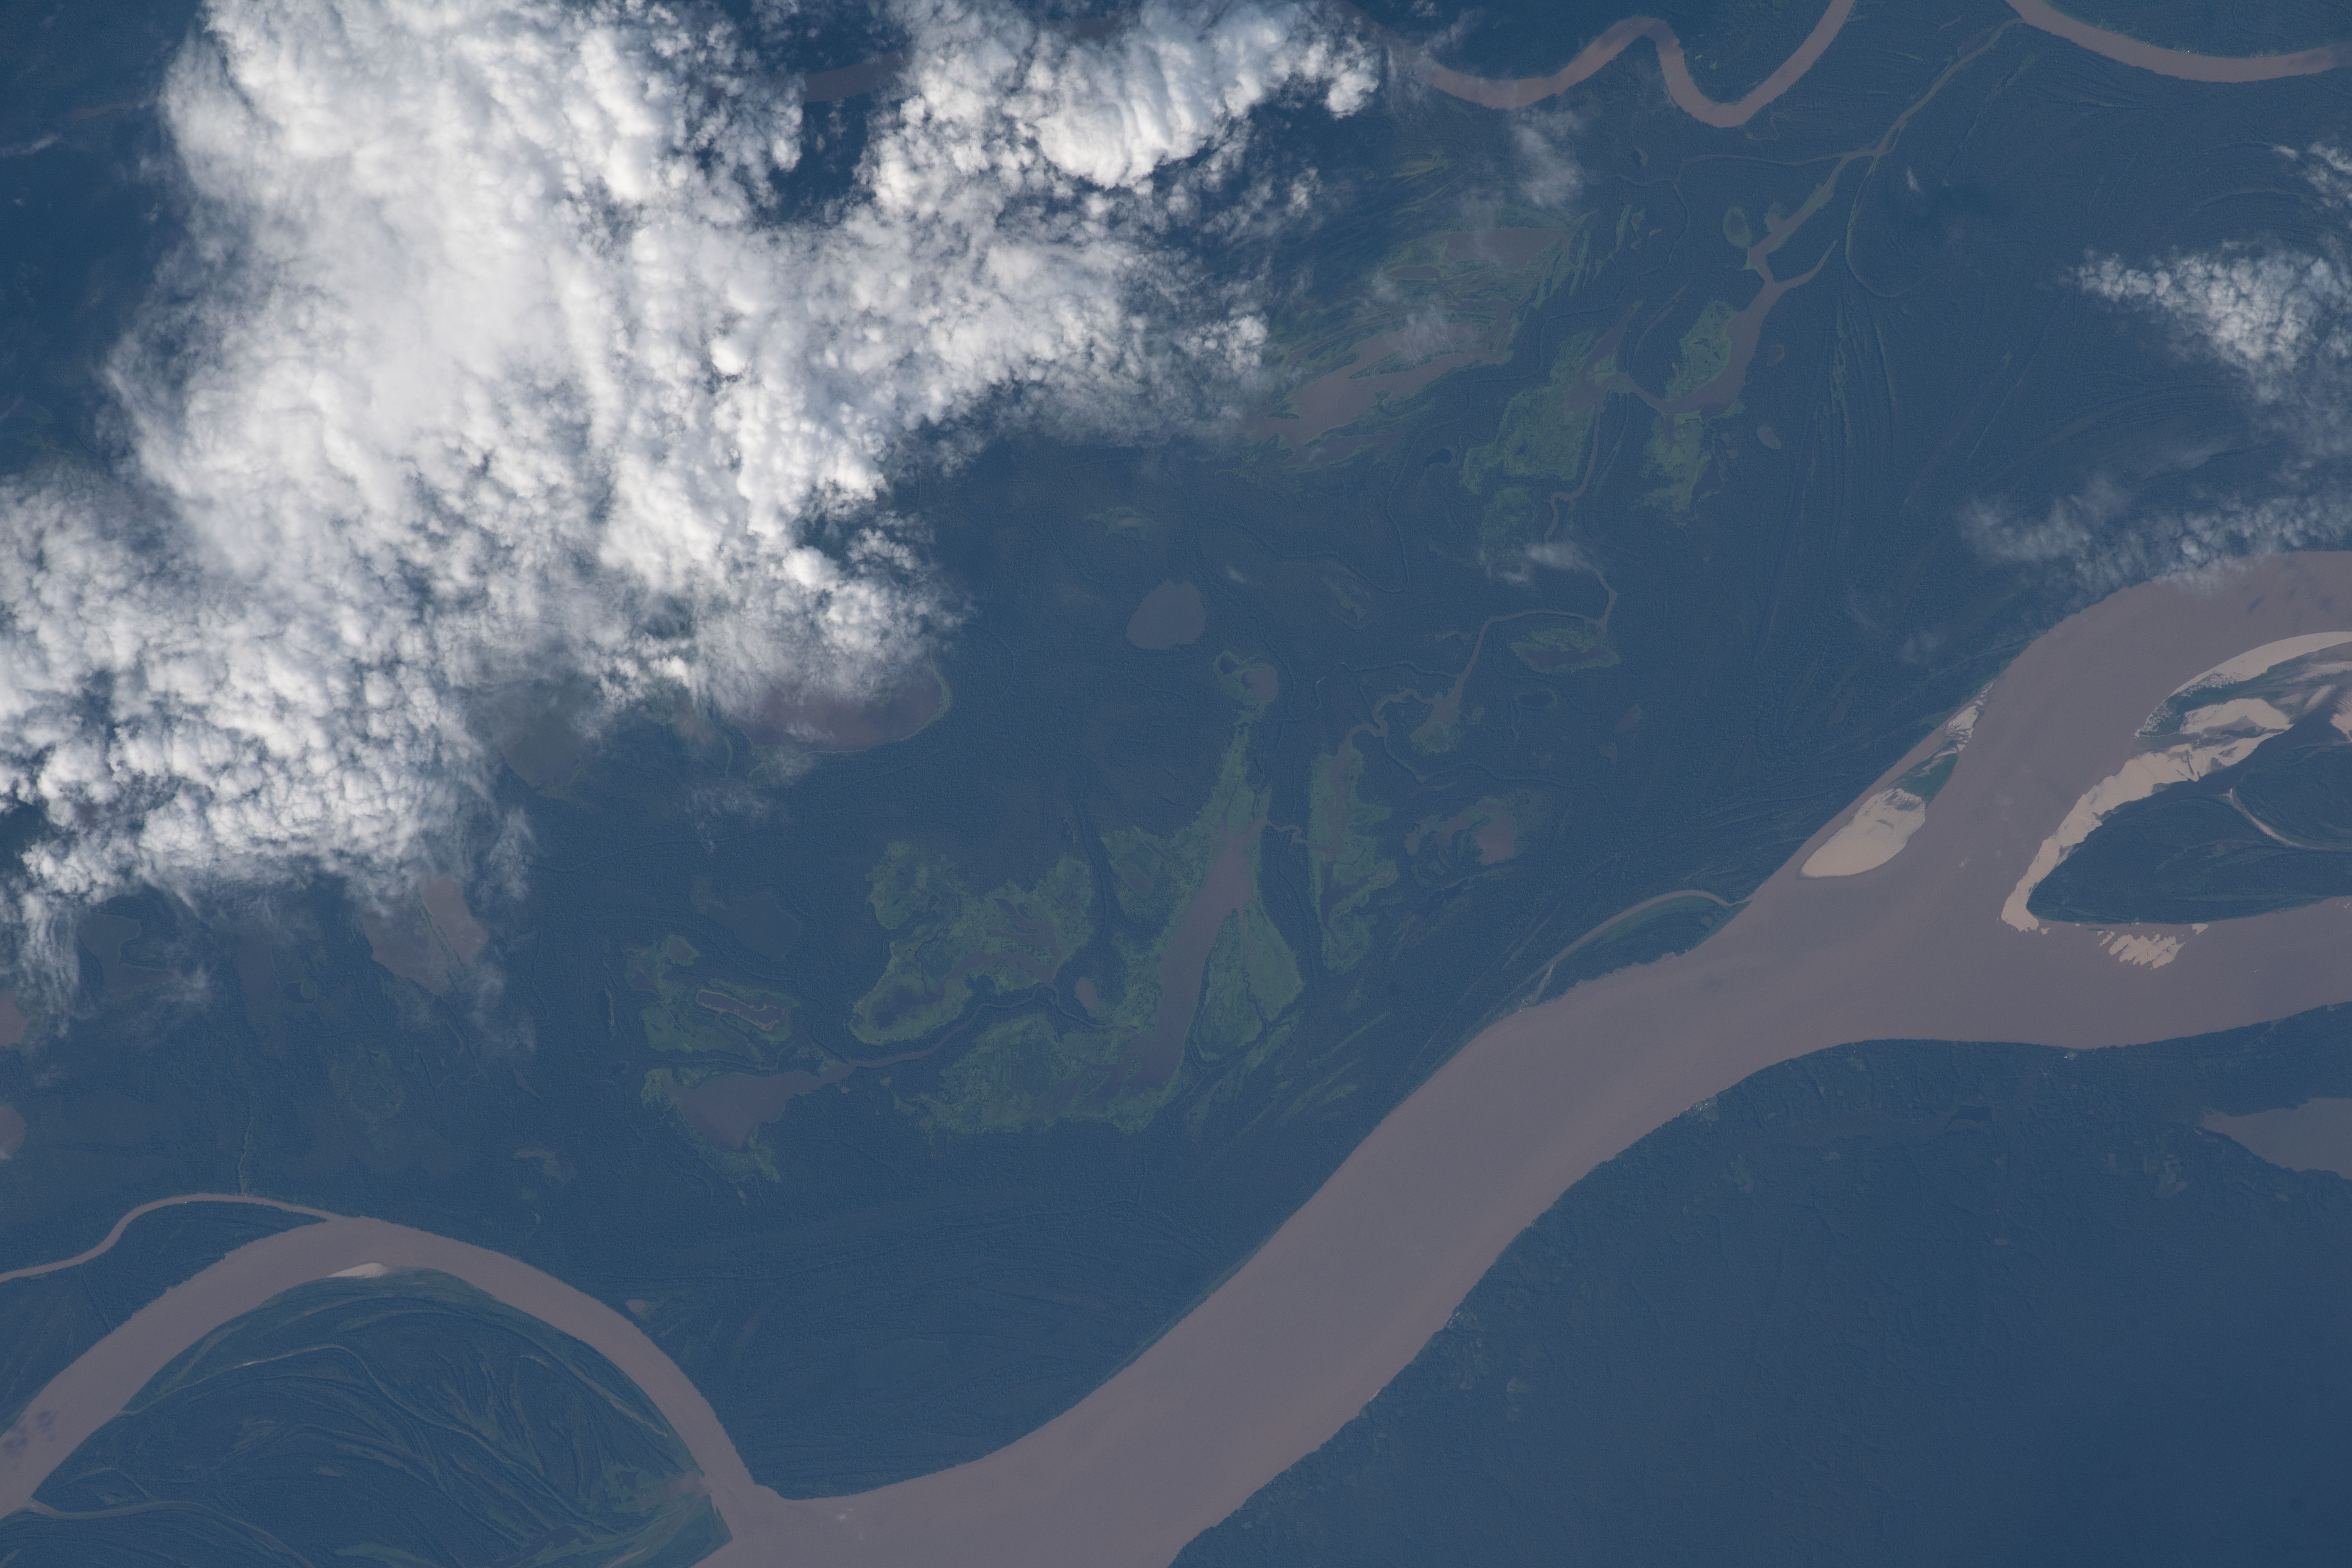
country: BRAZIL
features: AMAZON RIVER, LAGO APAURA
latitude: -3.8
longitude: -63.6
